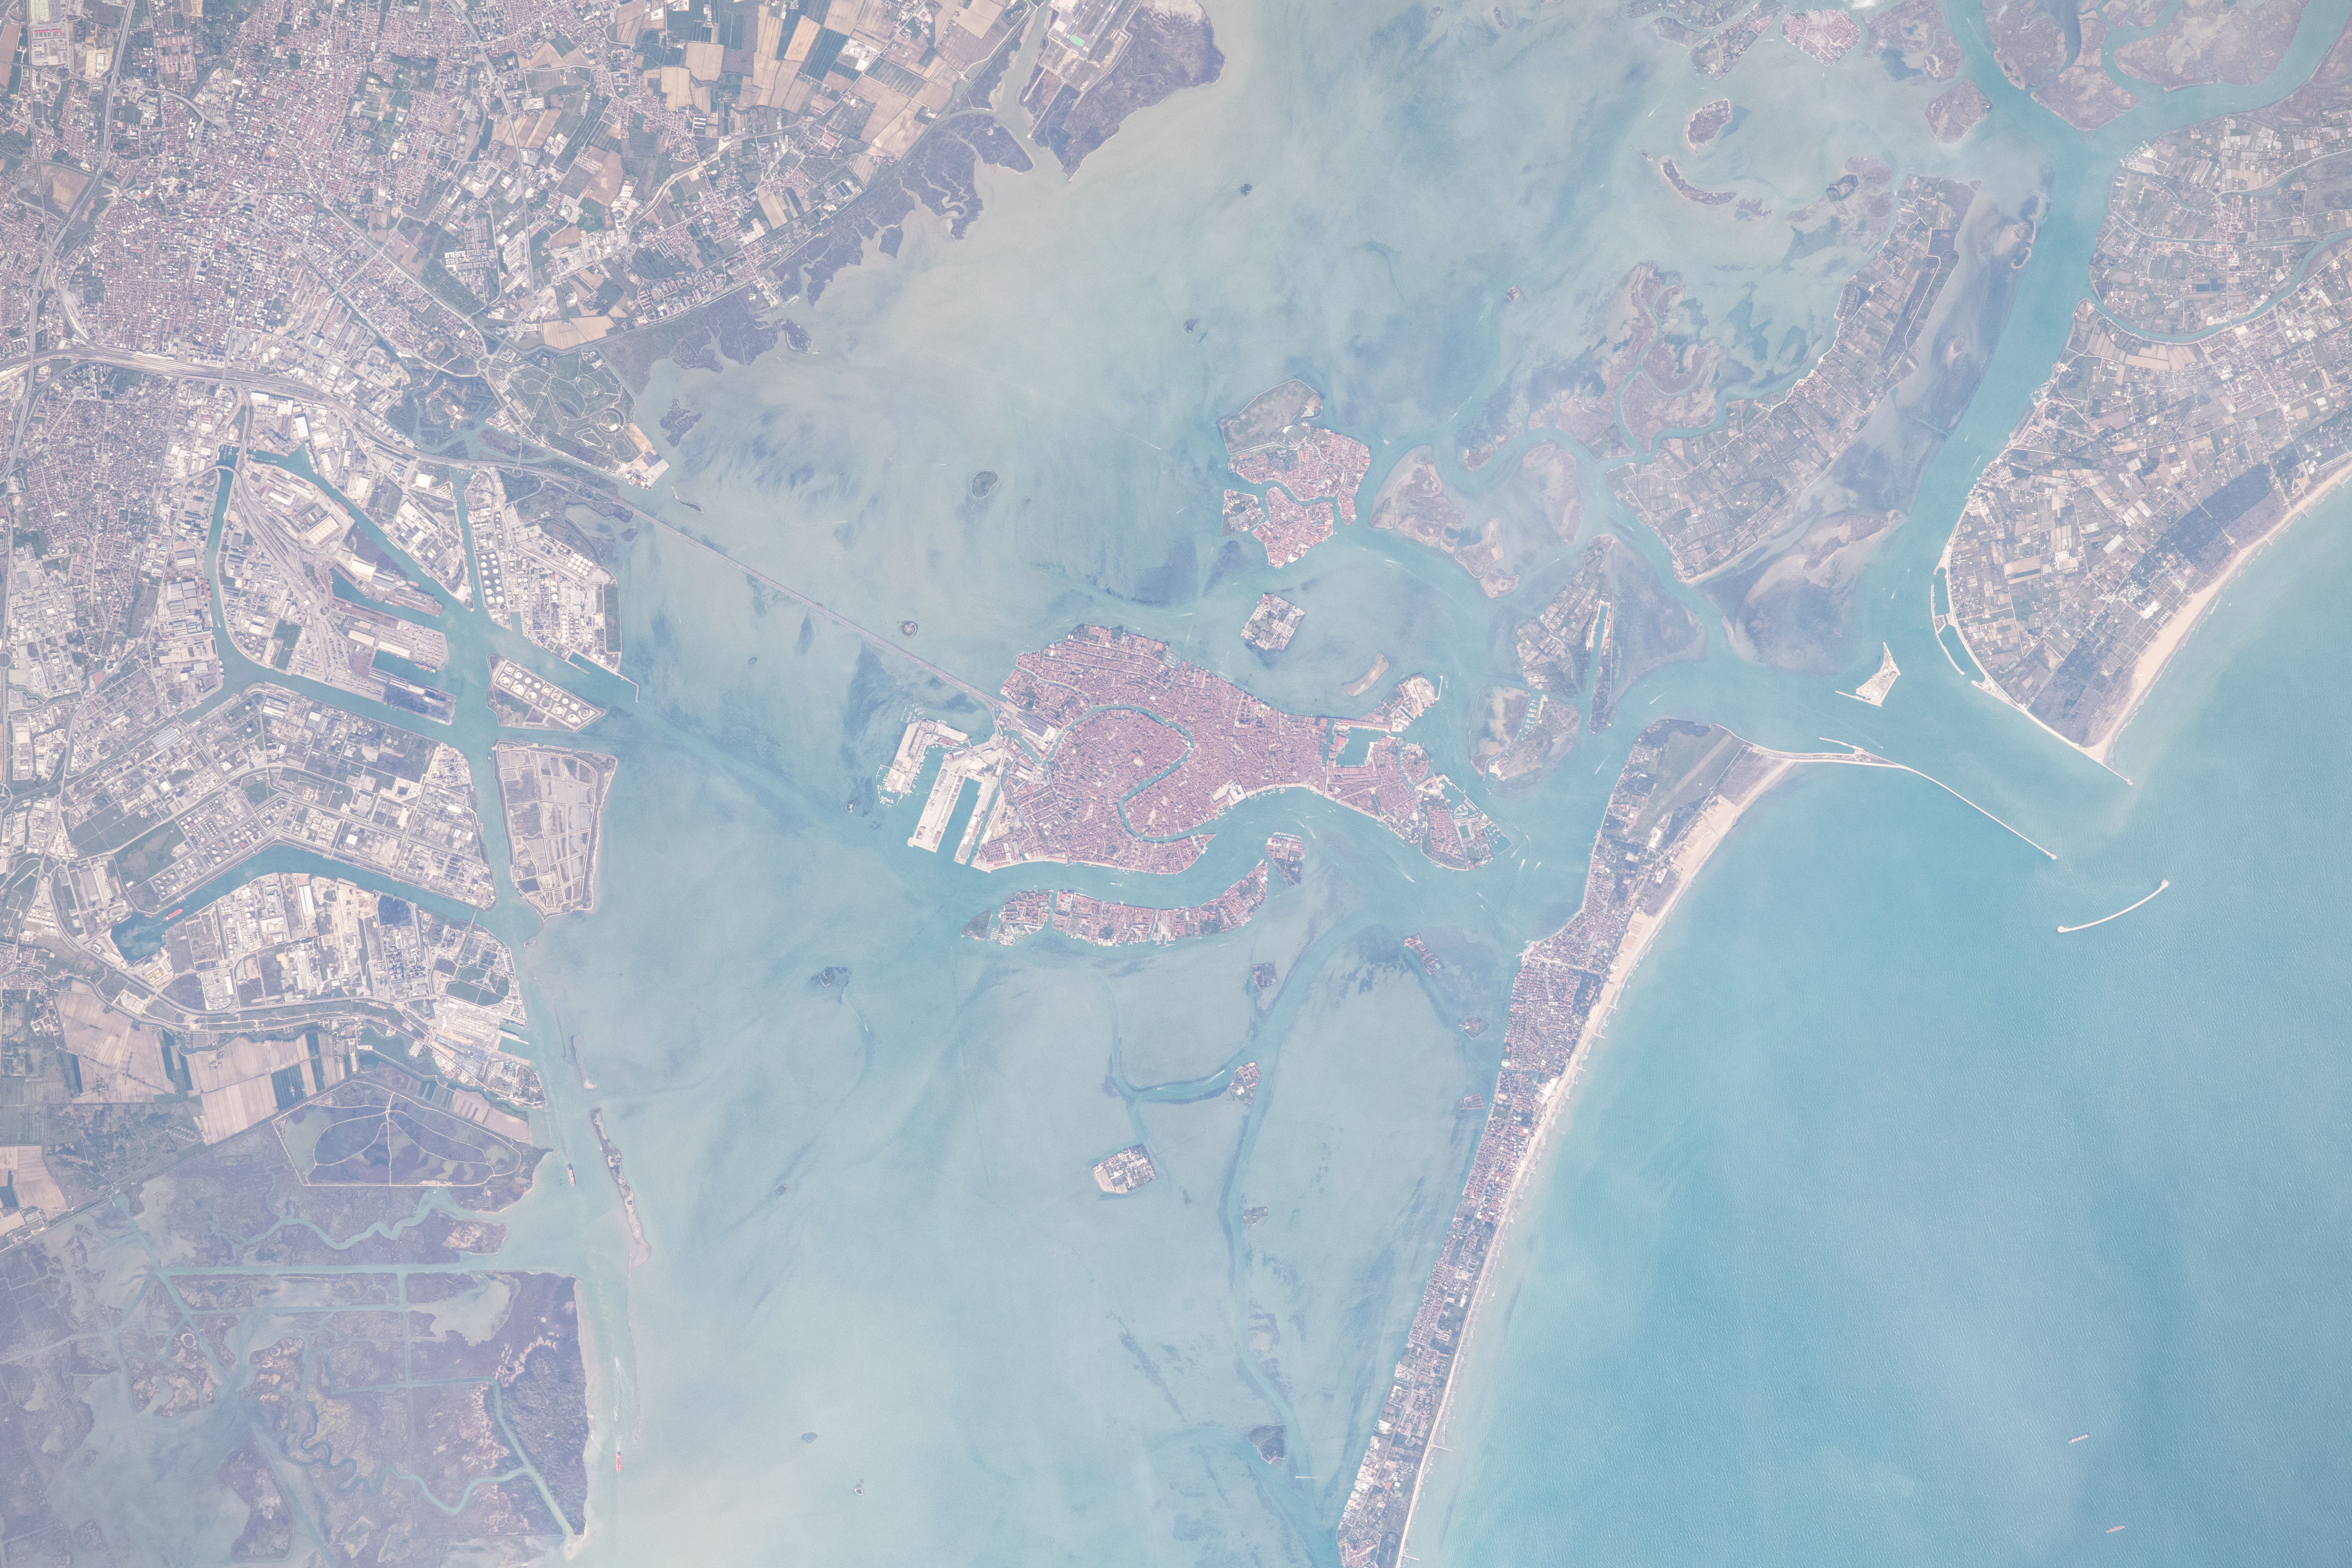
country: ITALY
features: CANAL, AGRICULTURE, VENICE, ISLAND, LAGOON, ADRIATIC SEA
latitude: 45.4
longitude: 12.3
